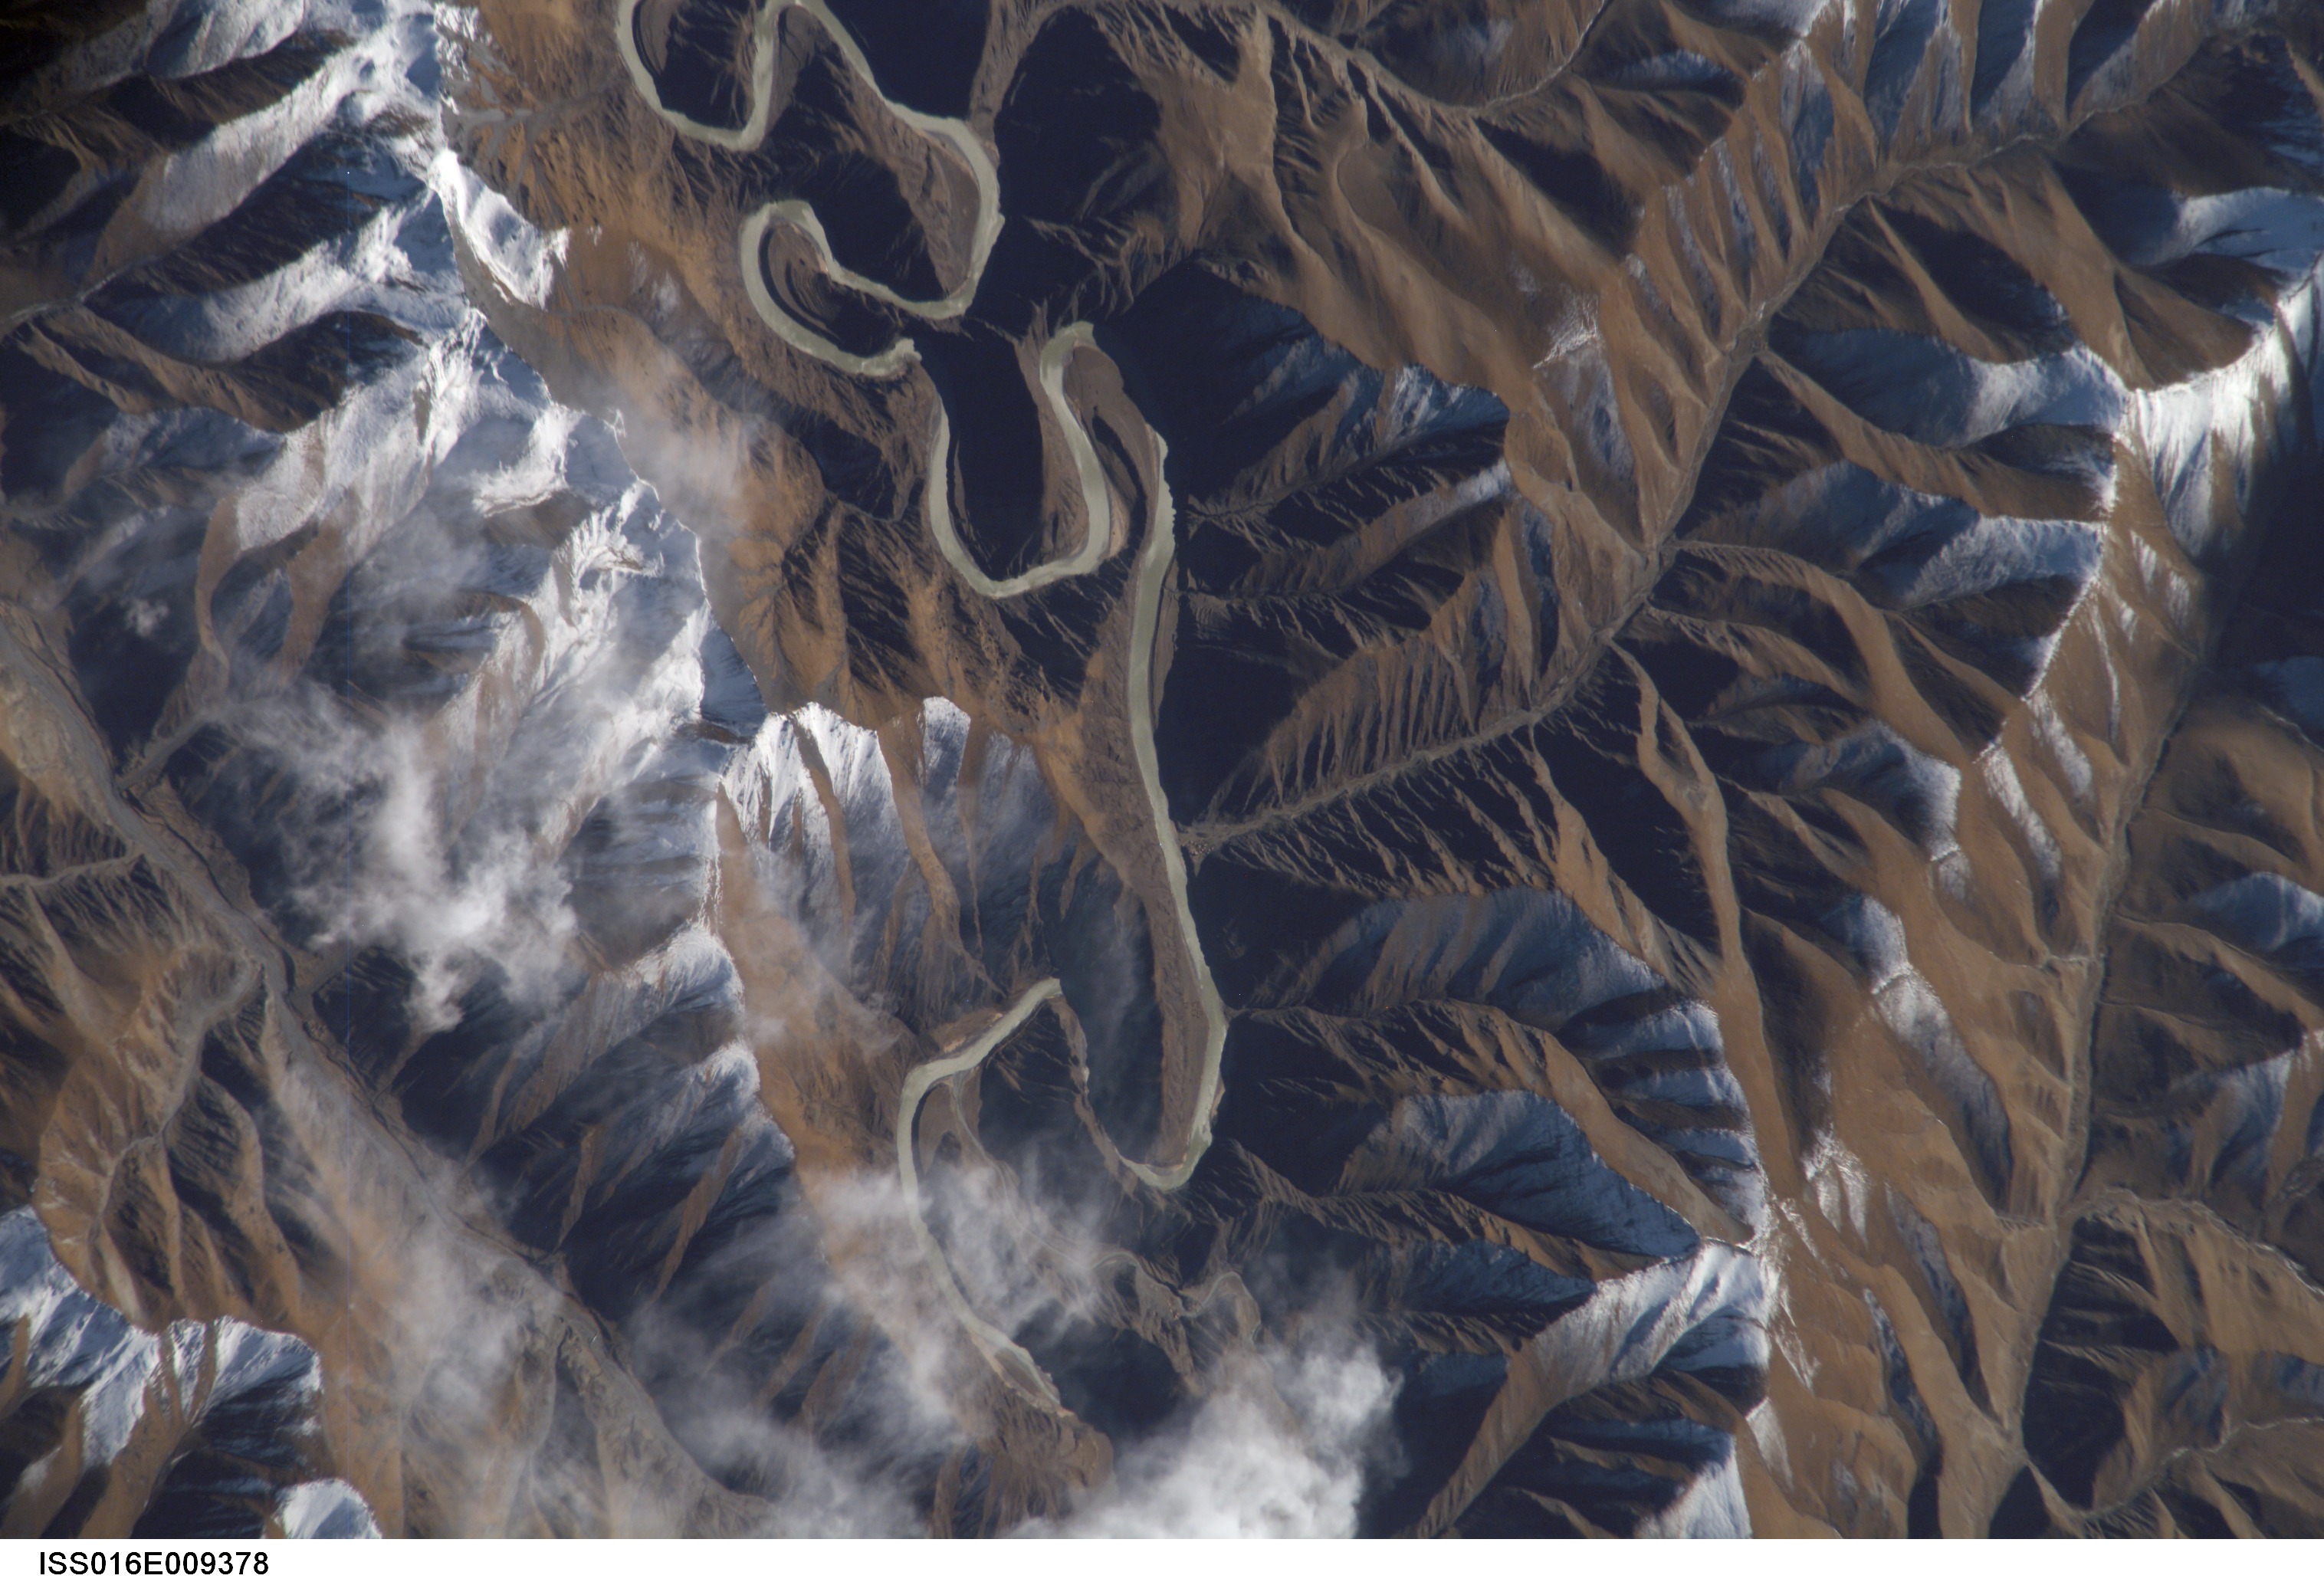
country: CHINA
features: TONGTIAN R., CHUQUNG AREA
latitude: 33.4
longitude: 96.7
